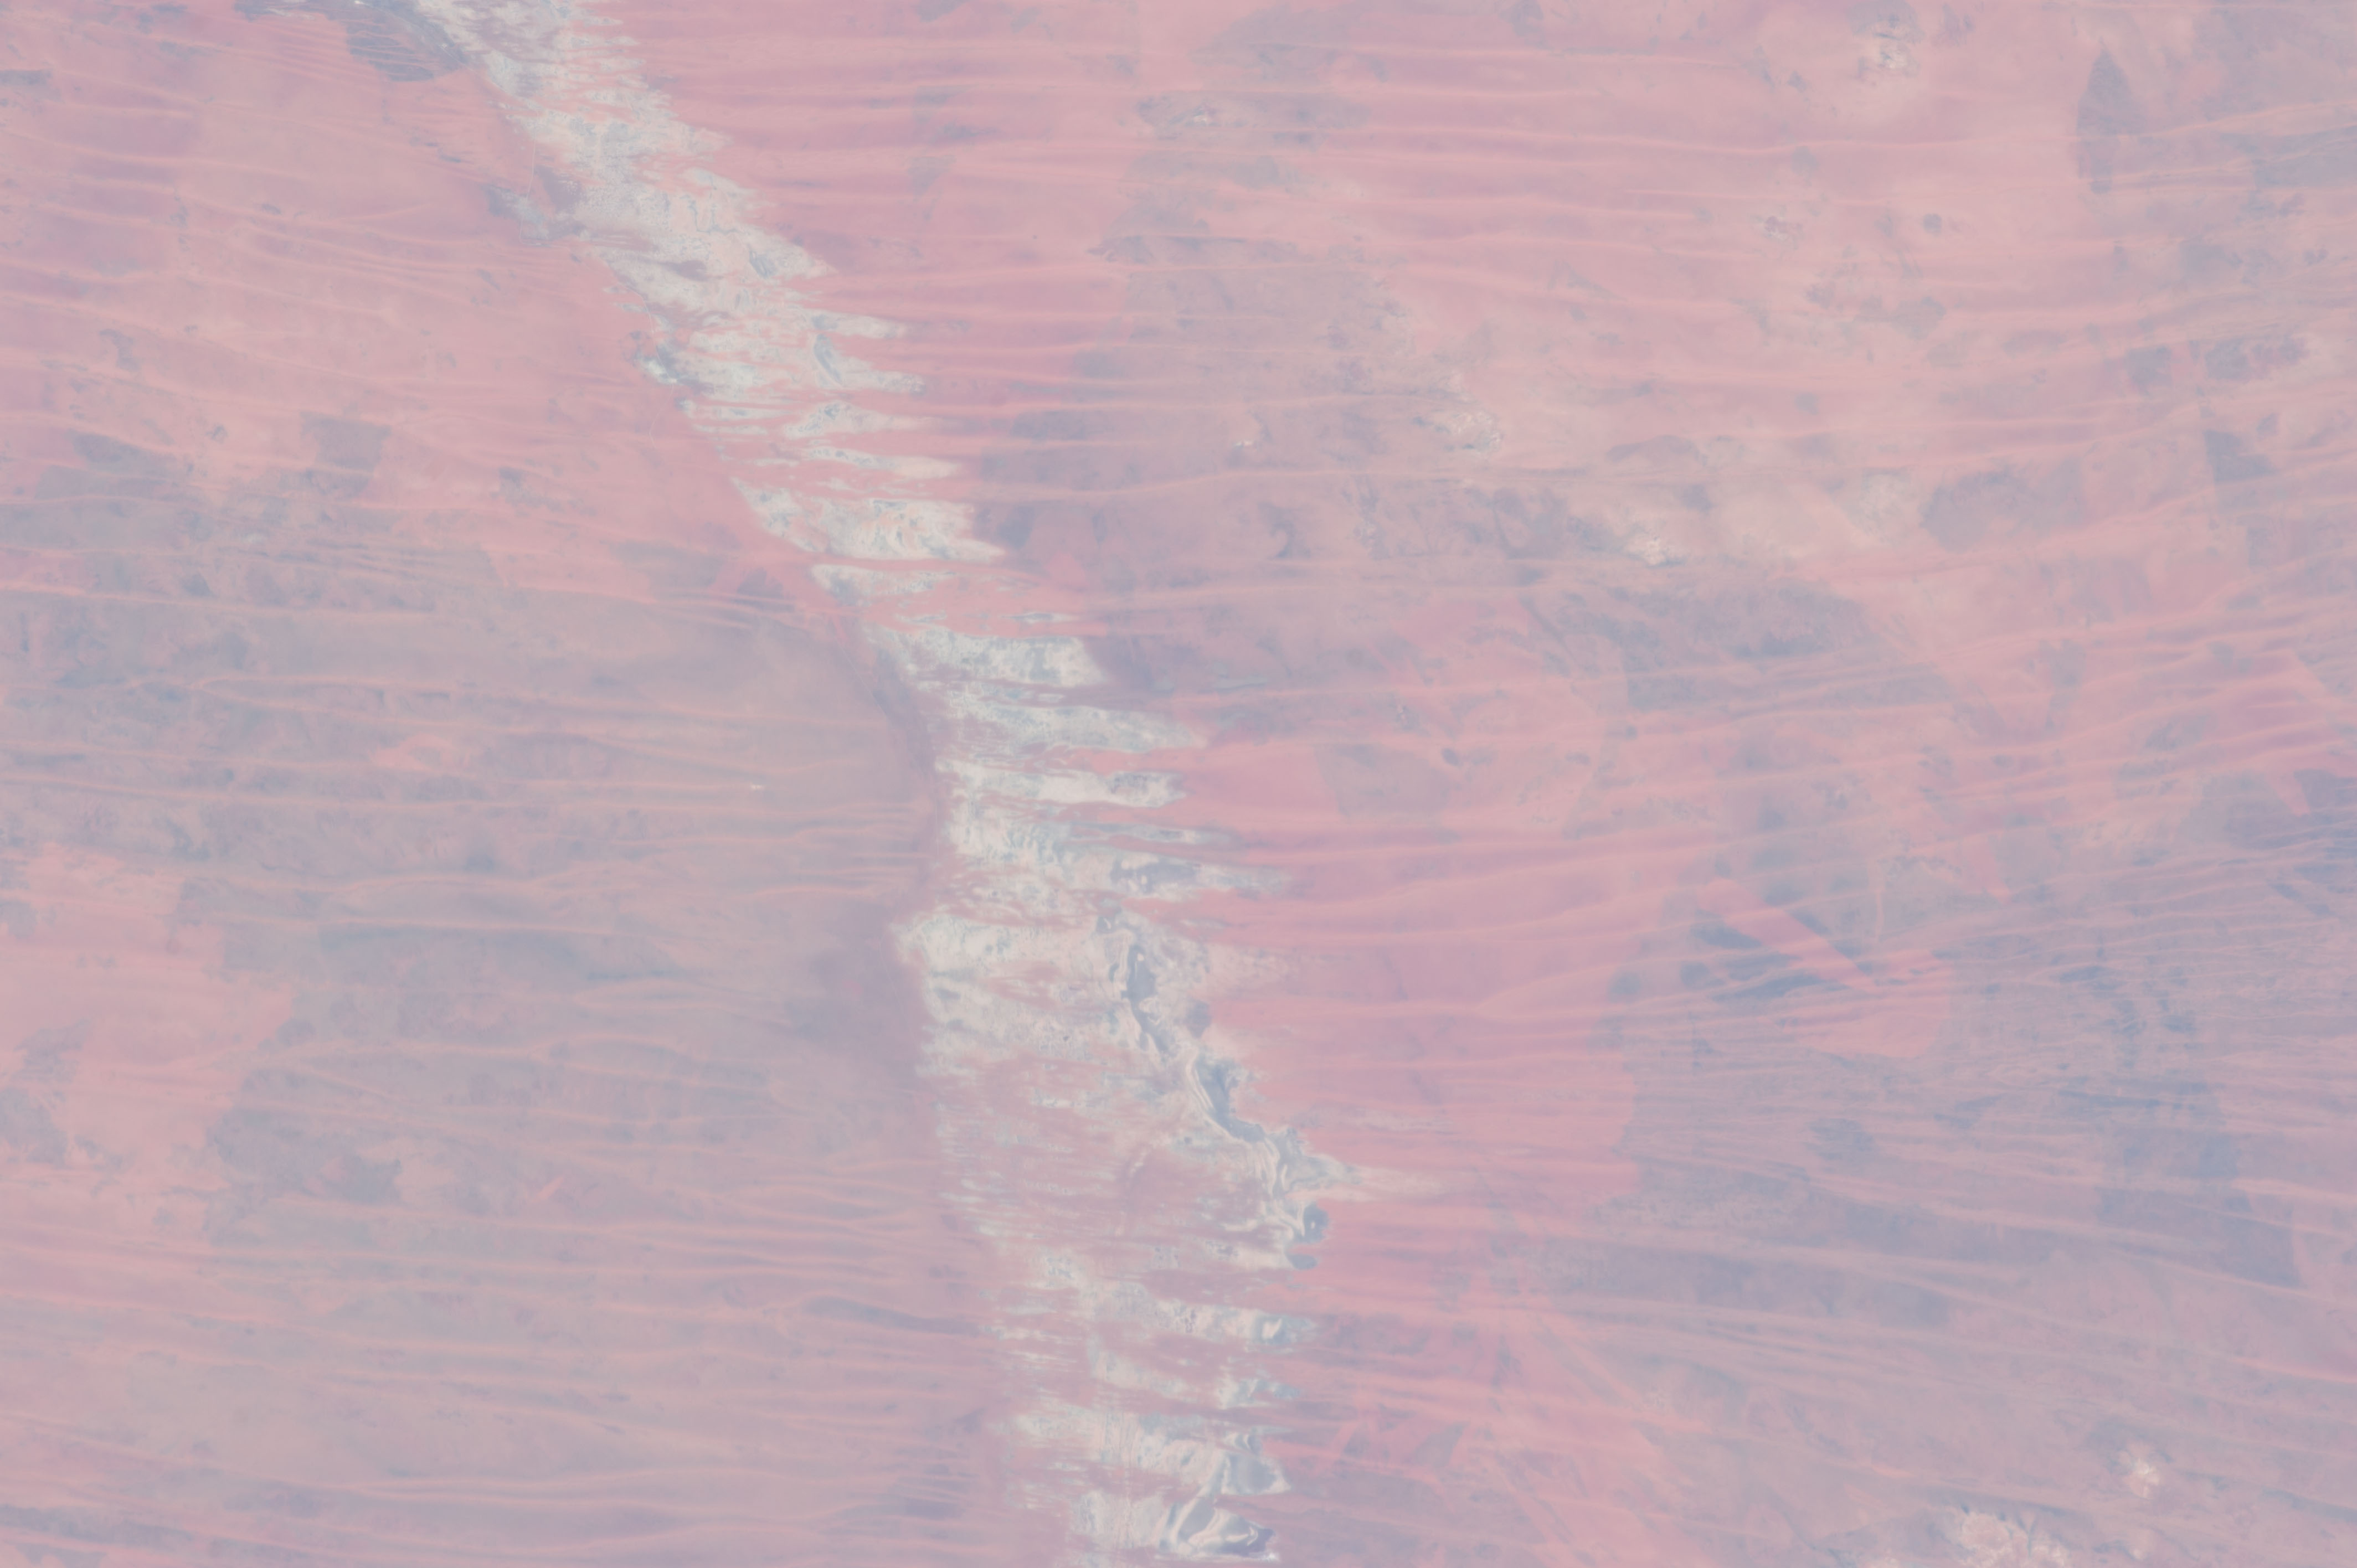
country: AUSTRALIA-WA
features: LINEAR DUNES, FIRE SCARS, LAKE AULD
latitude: -22.0
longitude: 123.8
